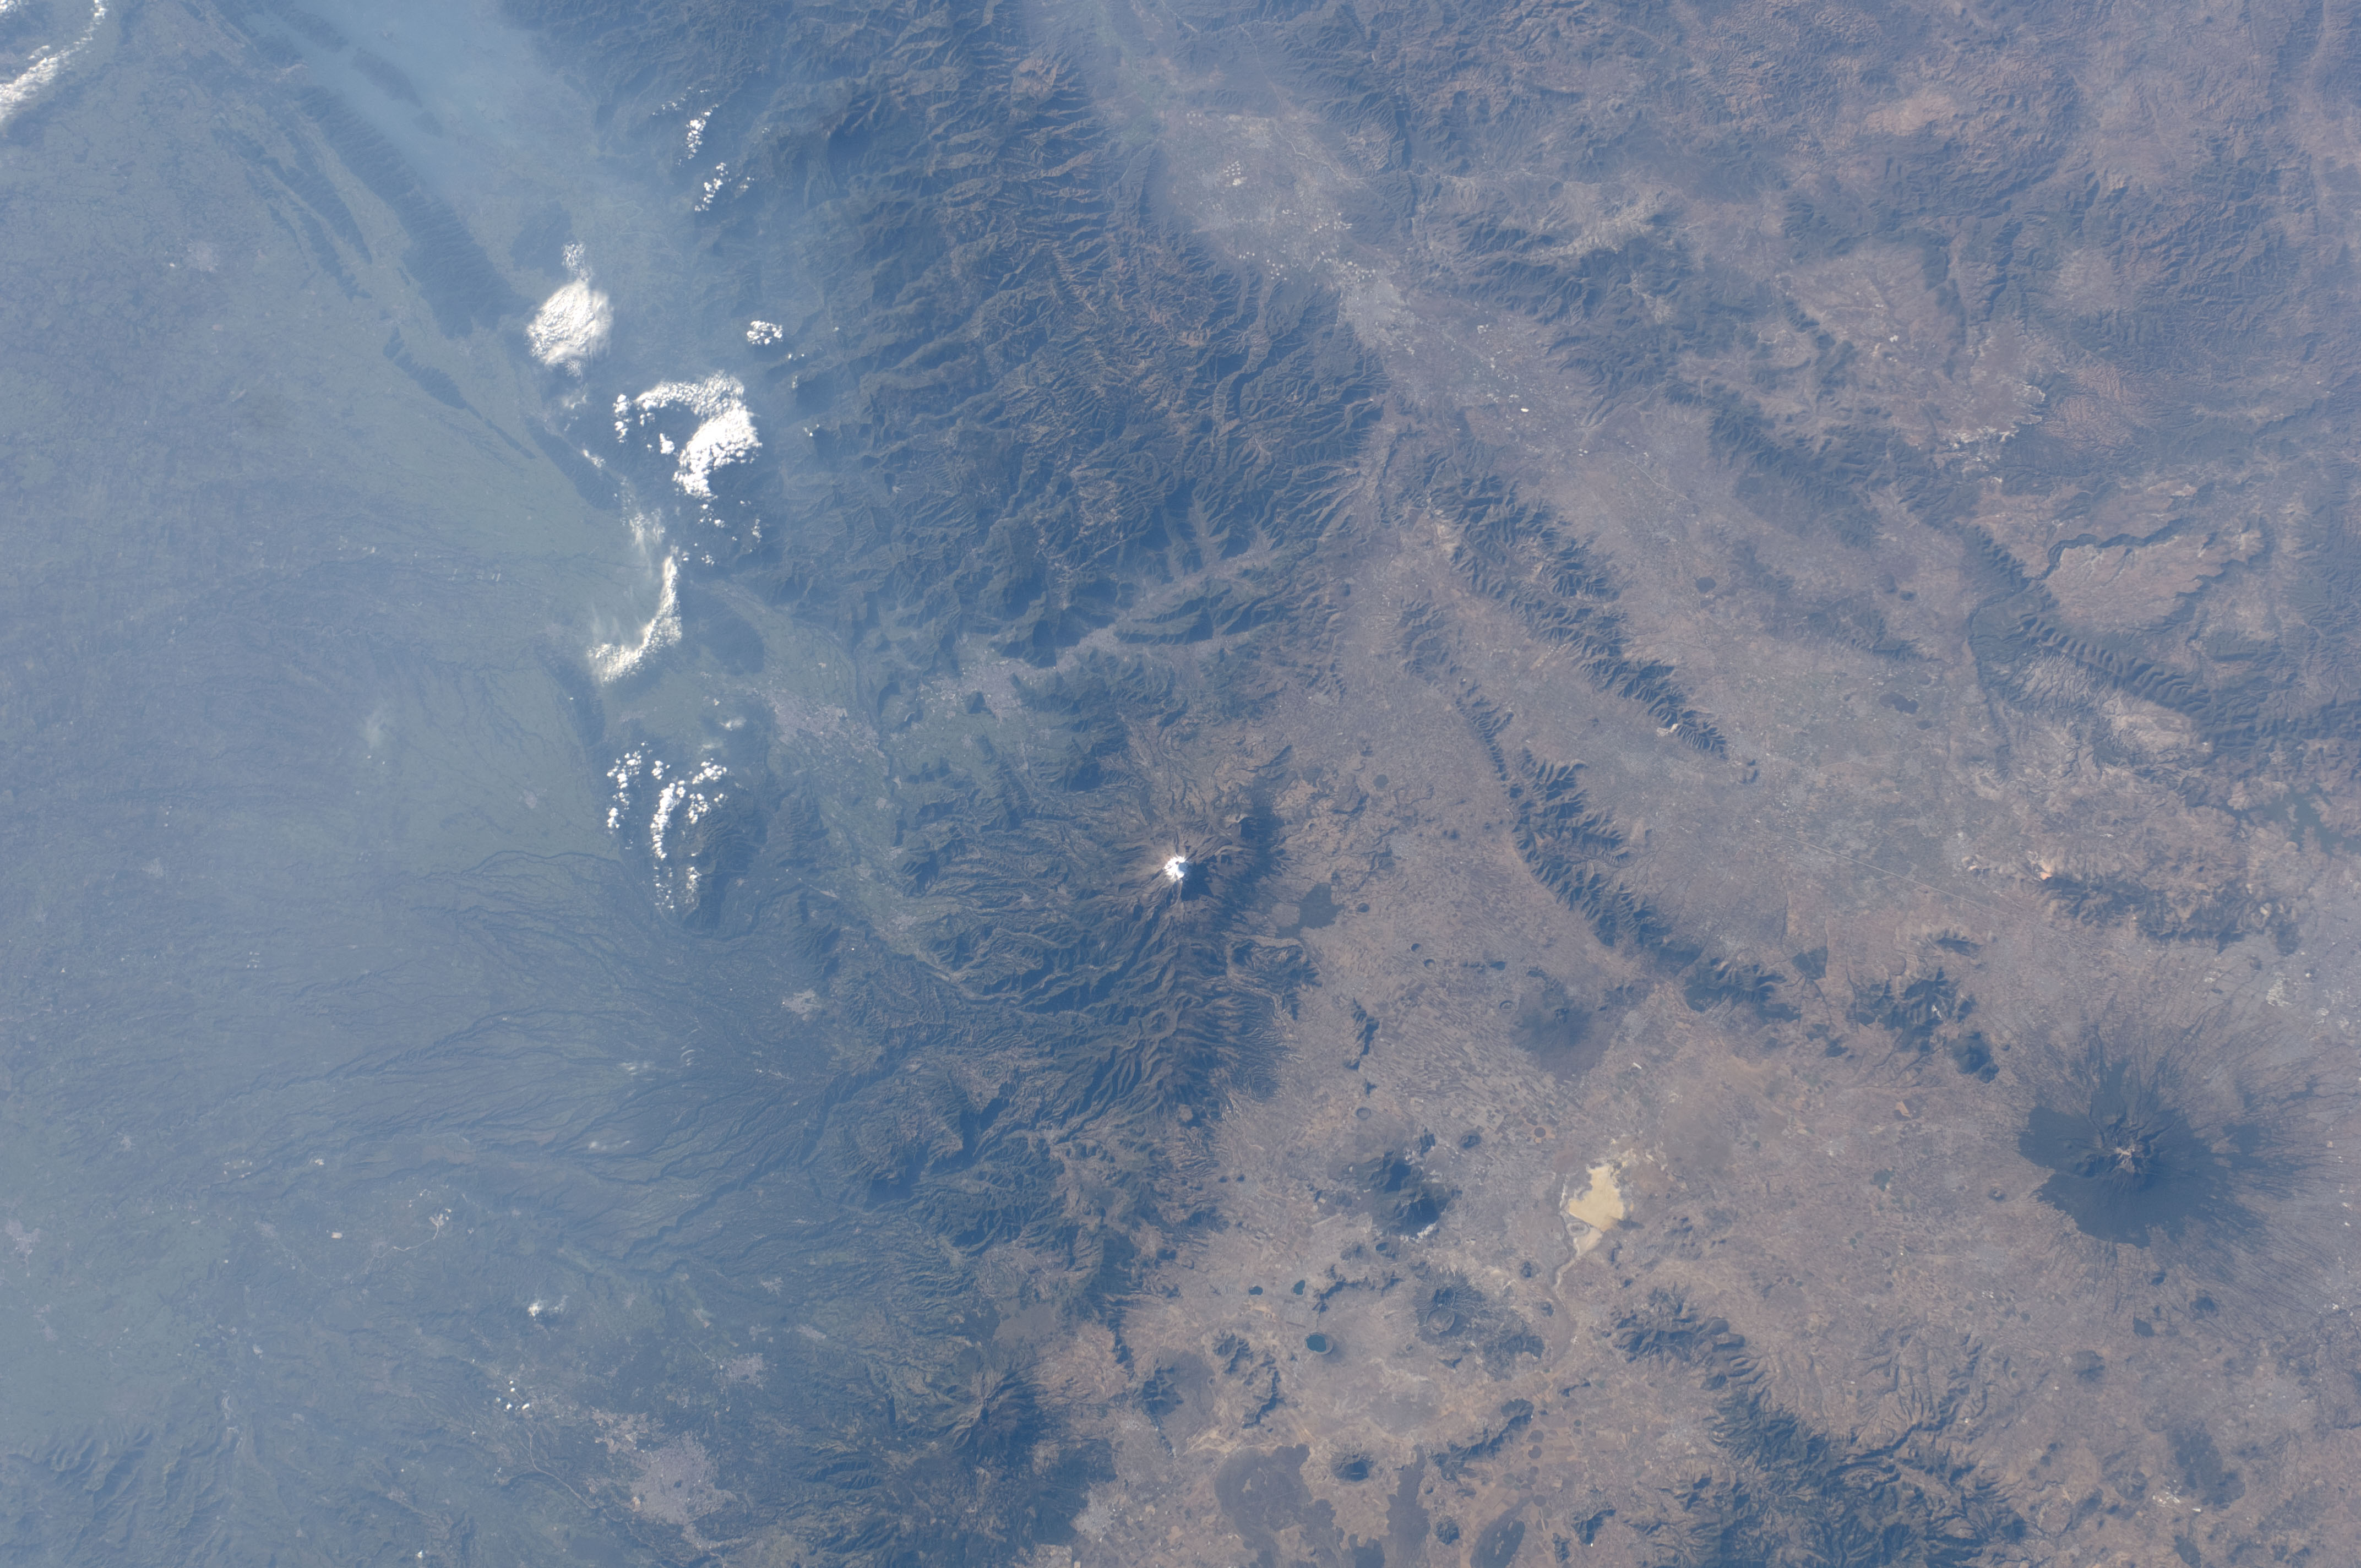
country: MEXICO
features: HAZE, SIERRA MADRE ORIENTAL, ORIZABA VOL.
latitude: 19.0
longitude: -97.5
